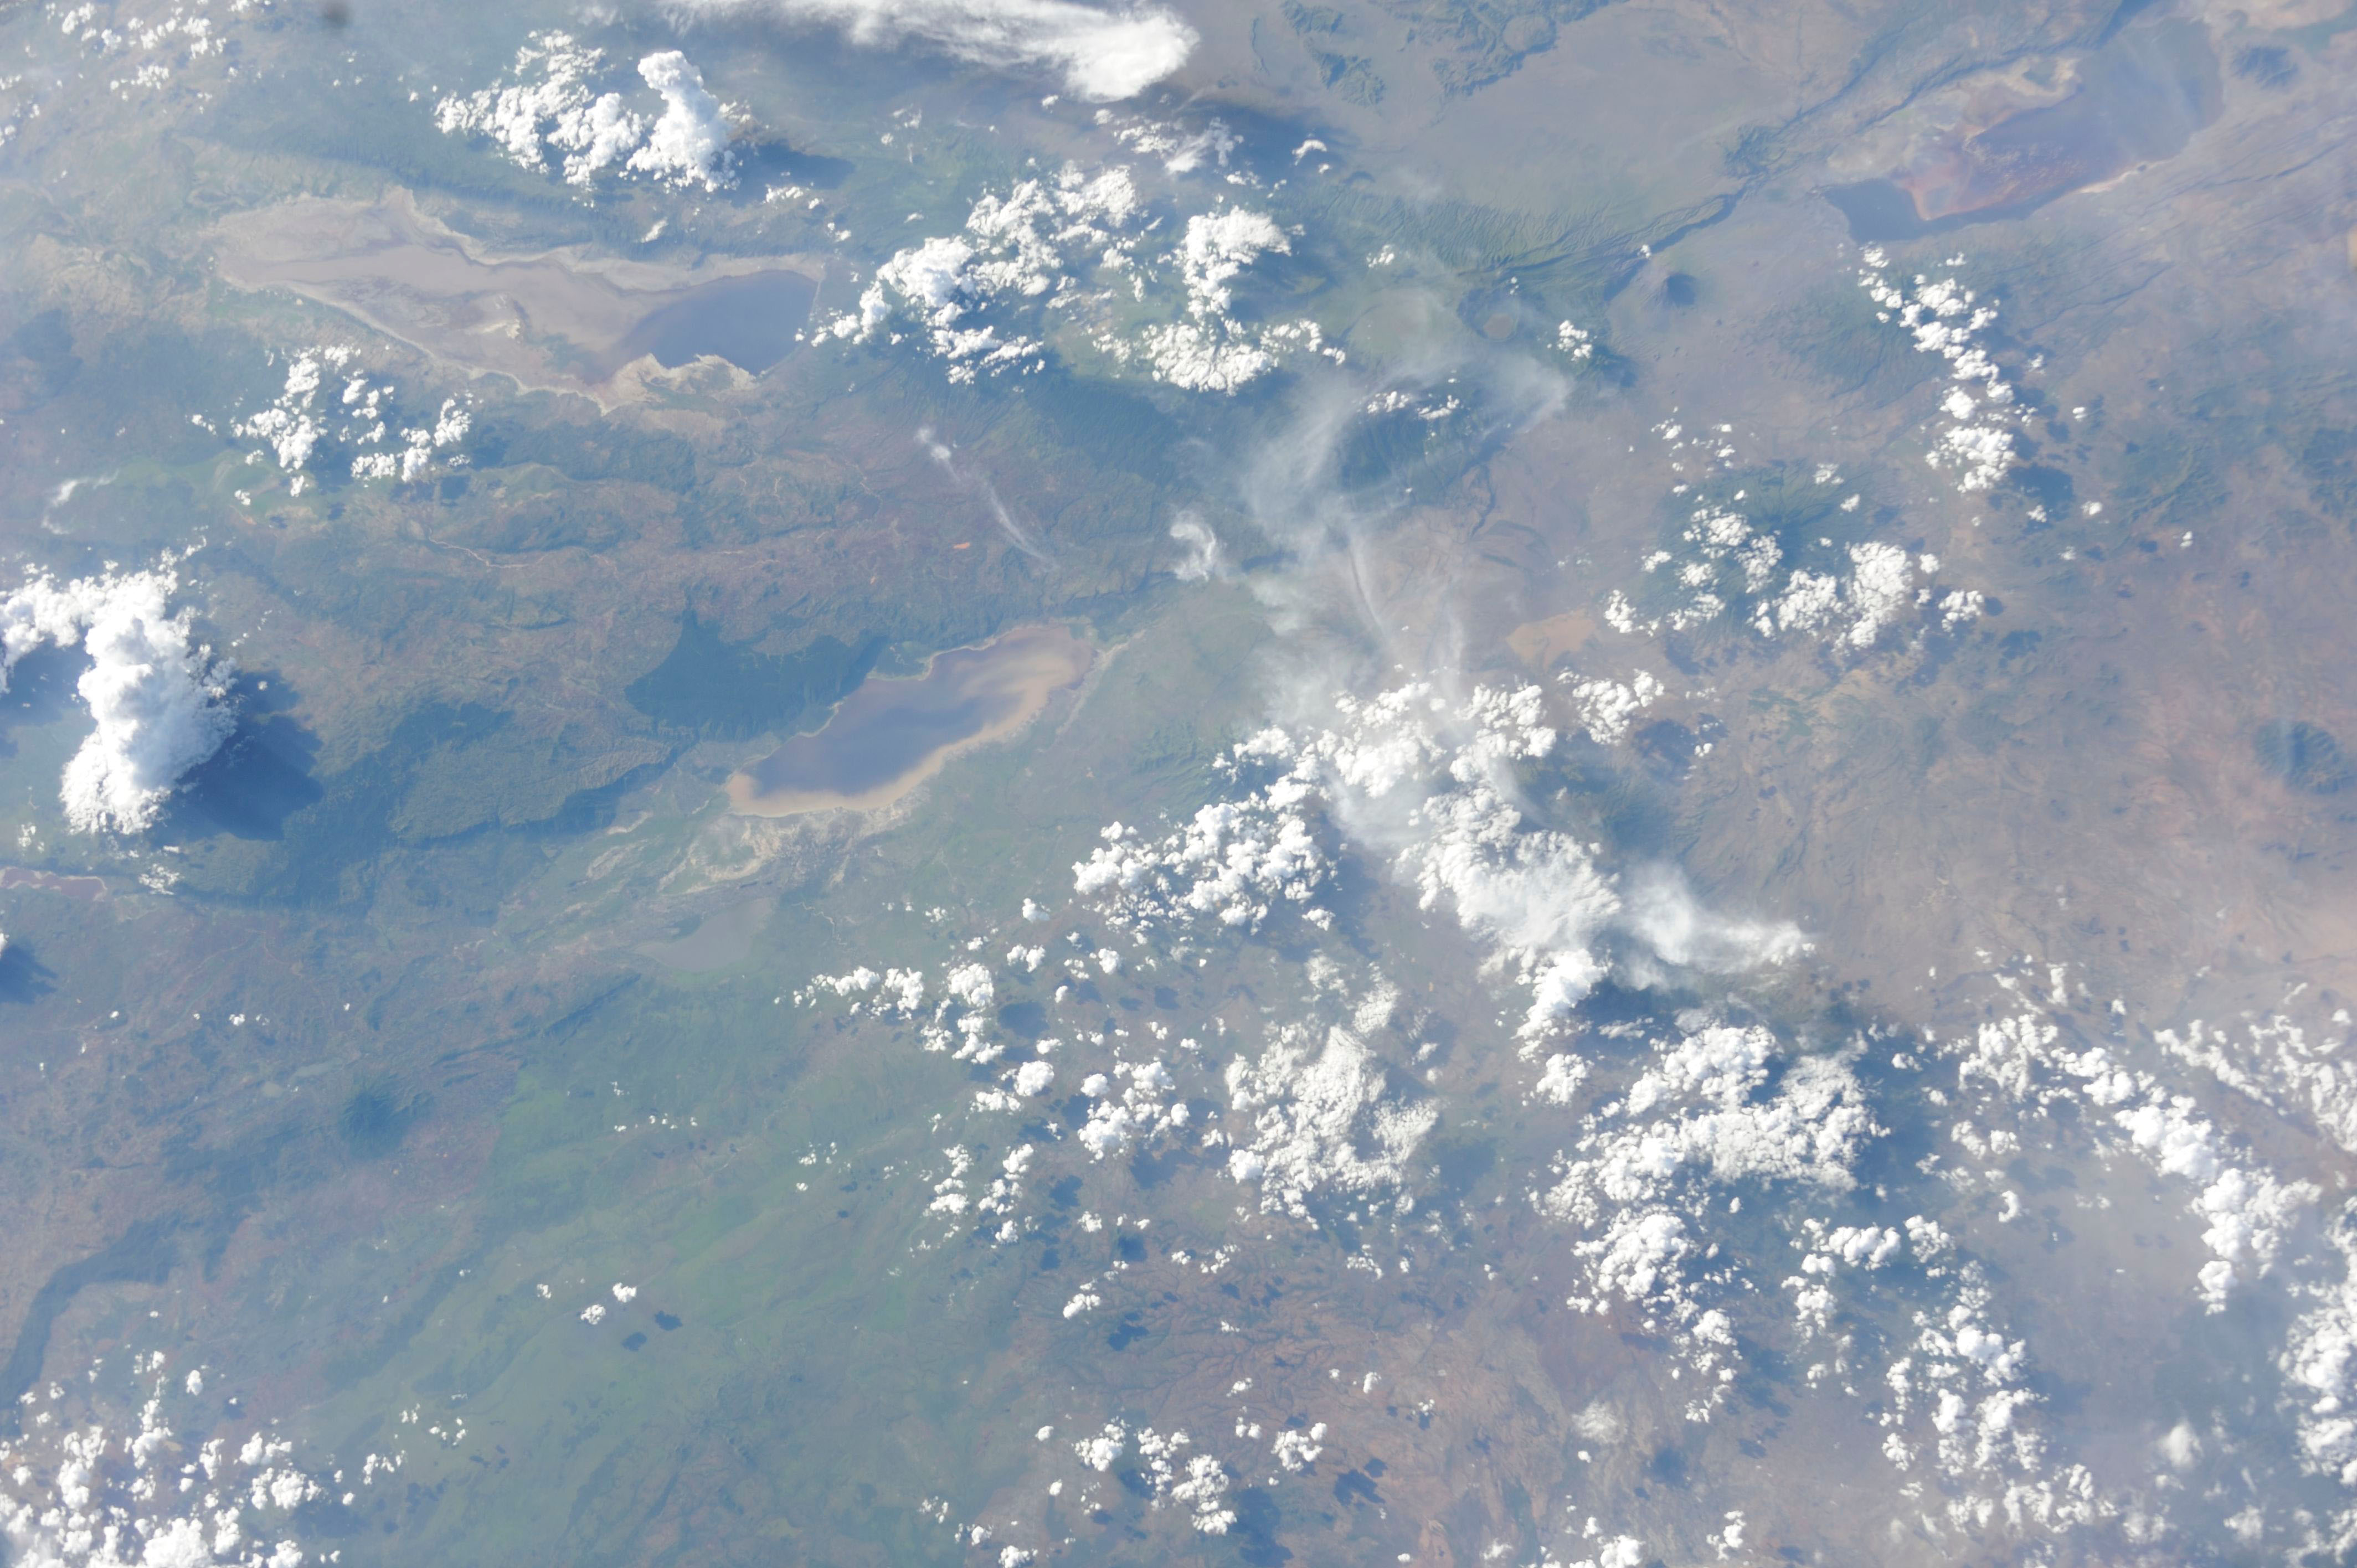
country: TANZANIA
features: EASTERN RIFT VALLEY, LAKE EYASI, LAKE MANYARA
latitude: -3.5
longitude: 36.0
